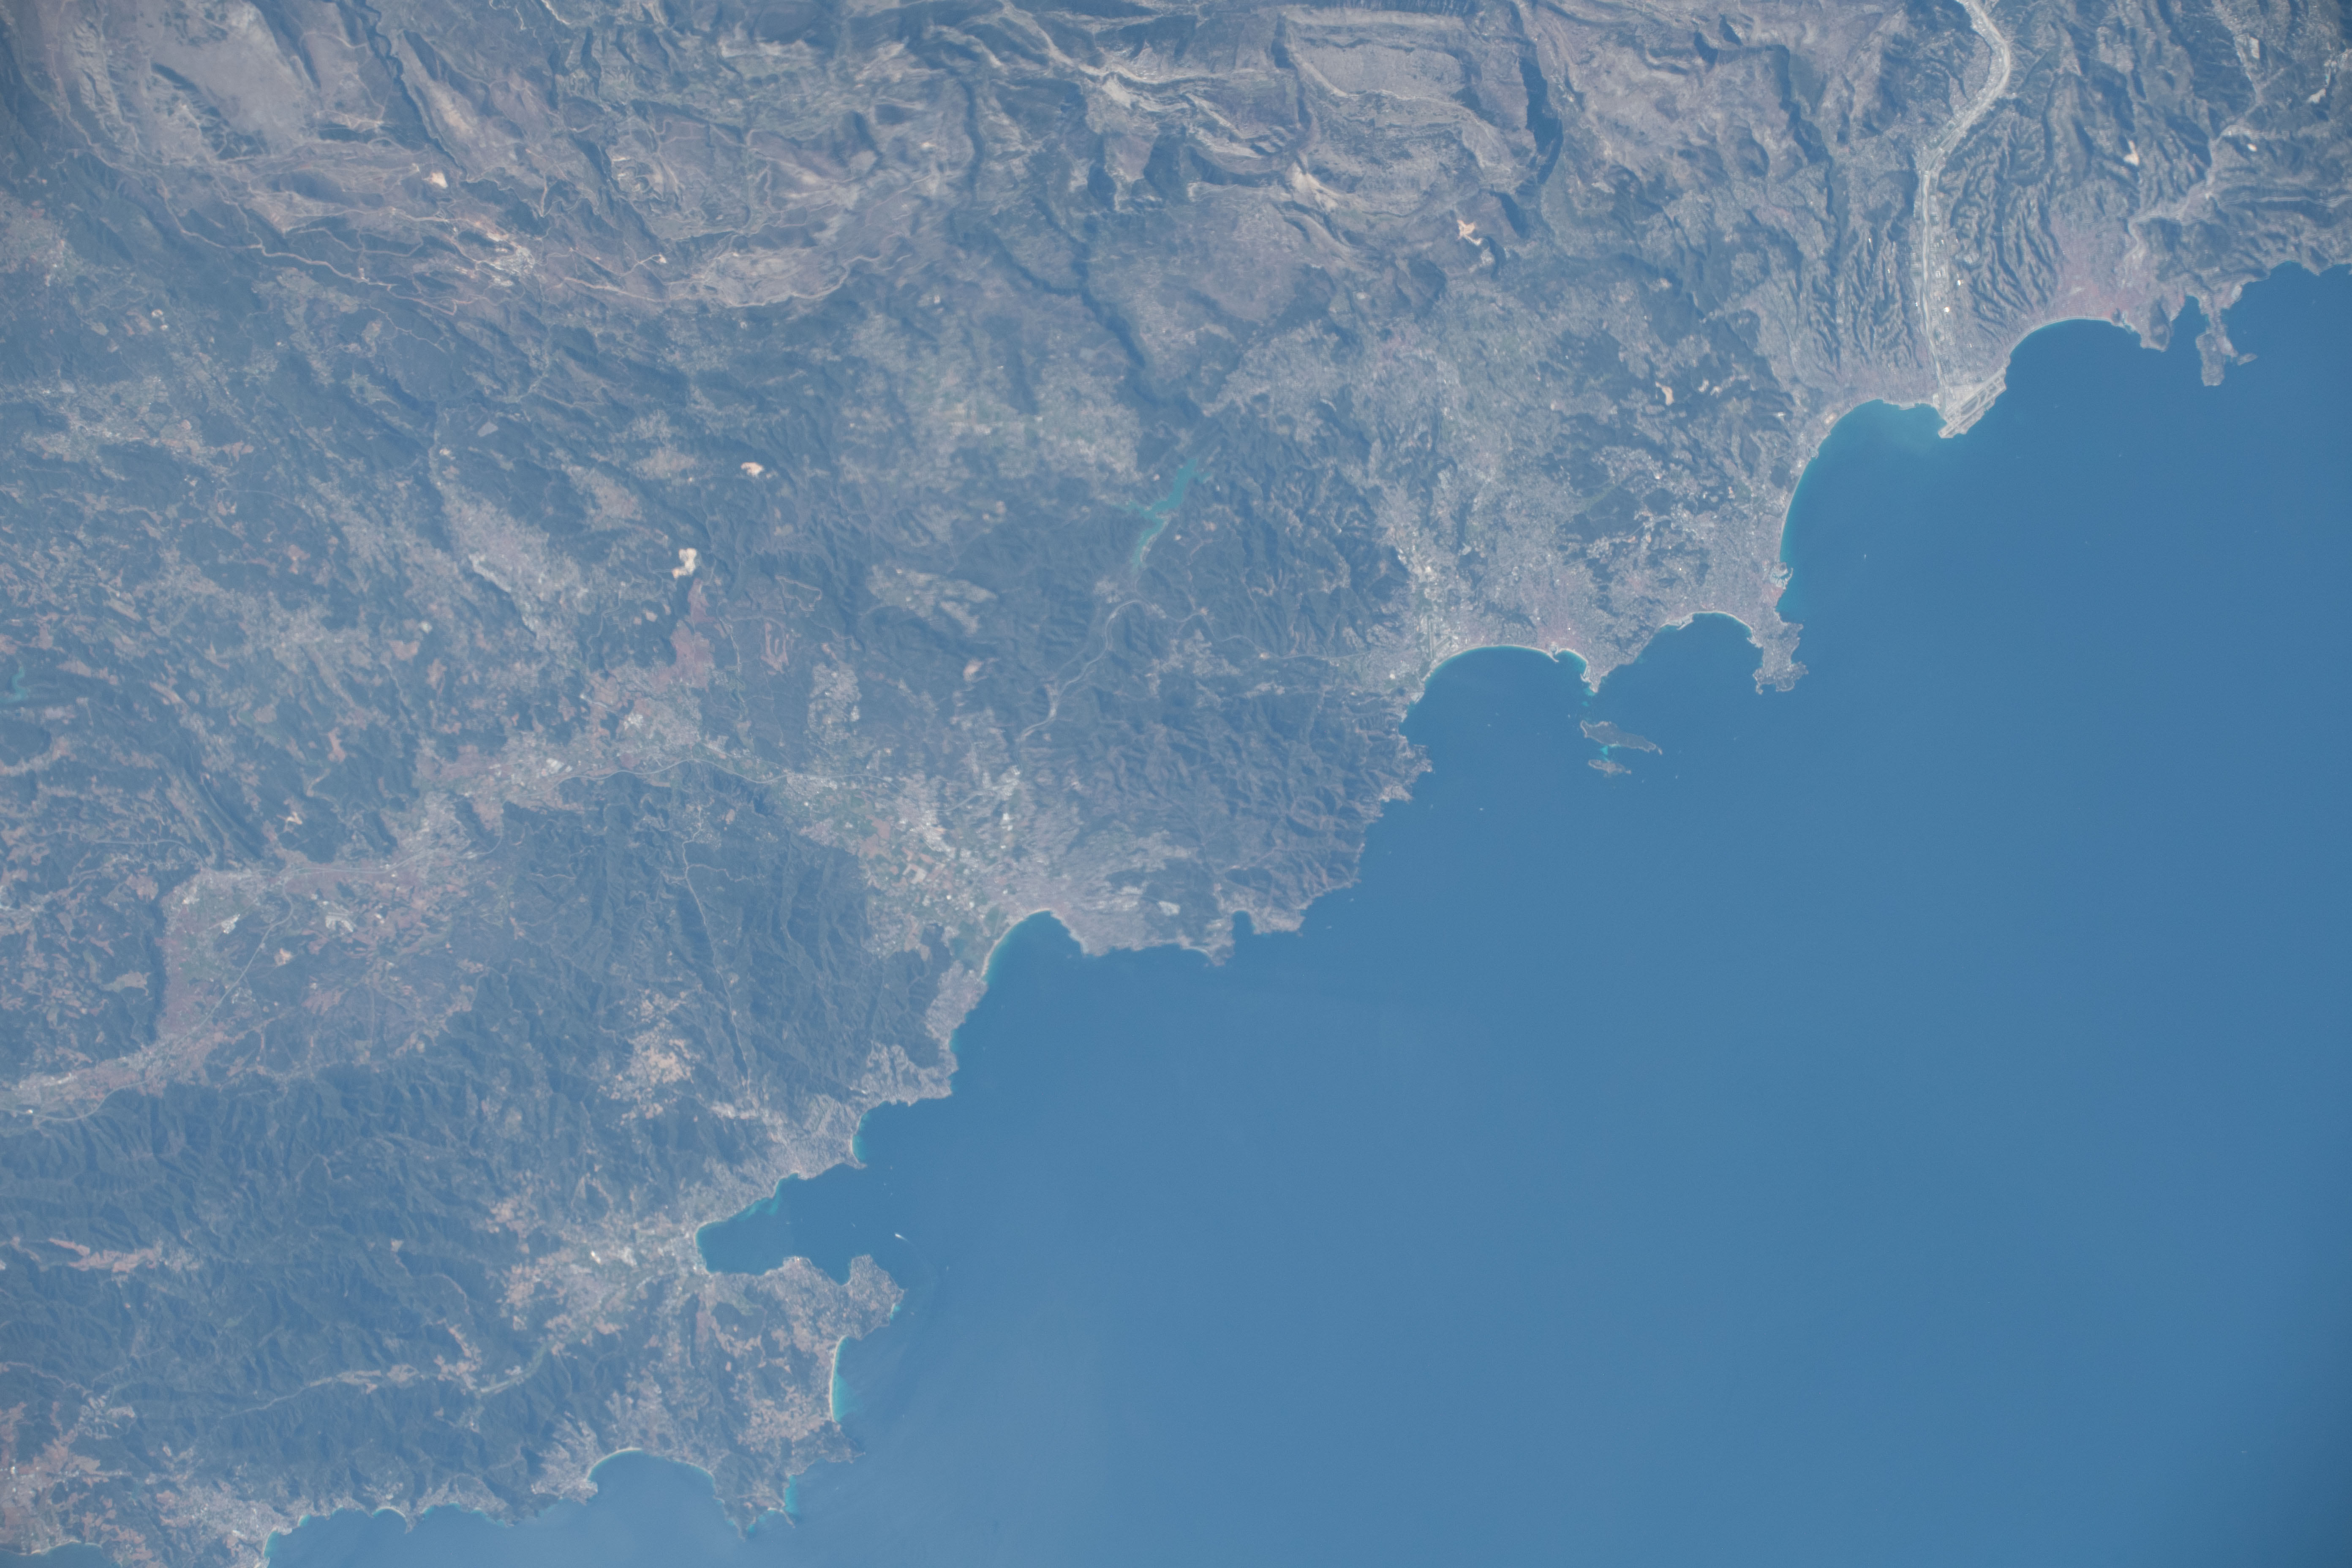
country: FRANCE
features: PORT D'AGAY BAY
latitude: 43.4
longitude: 6.9
